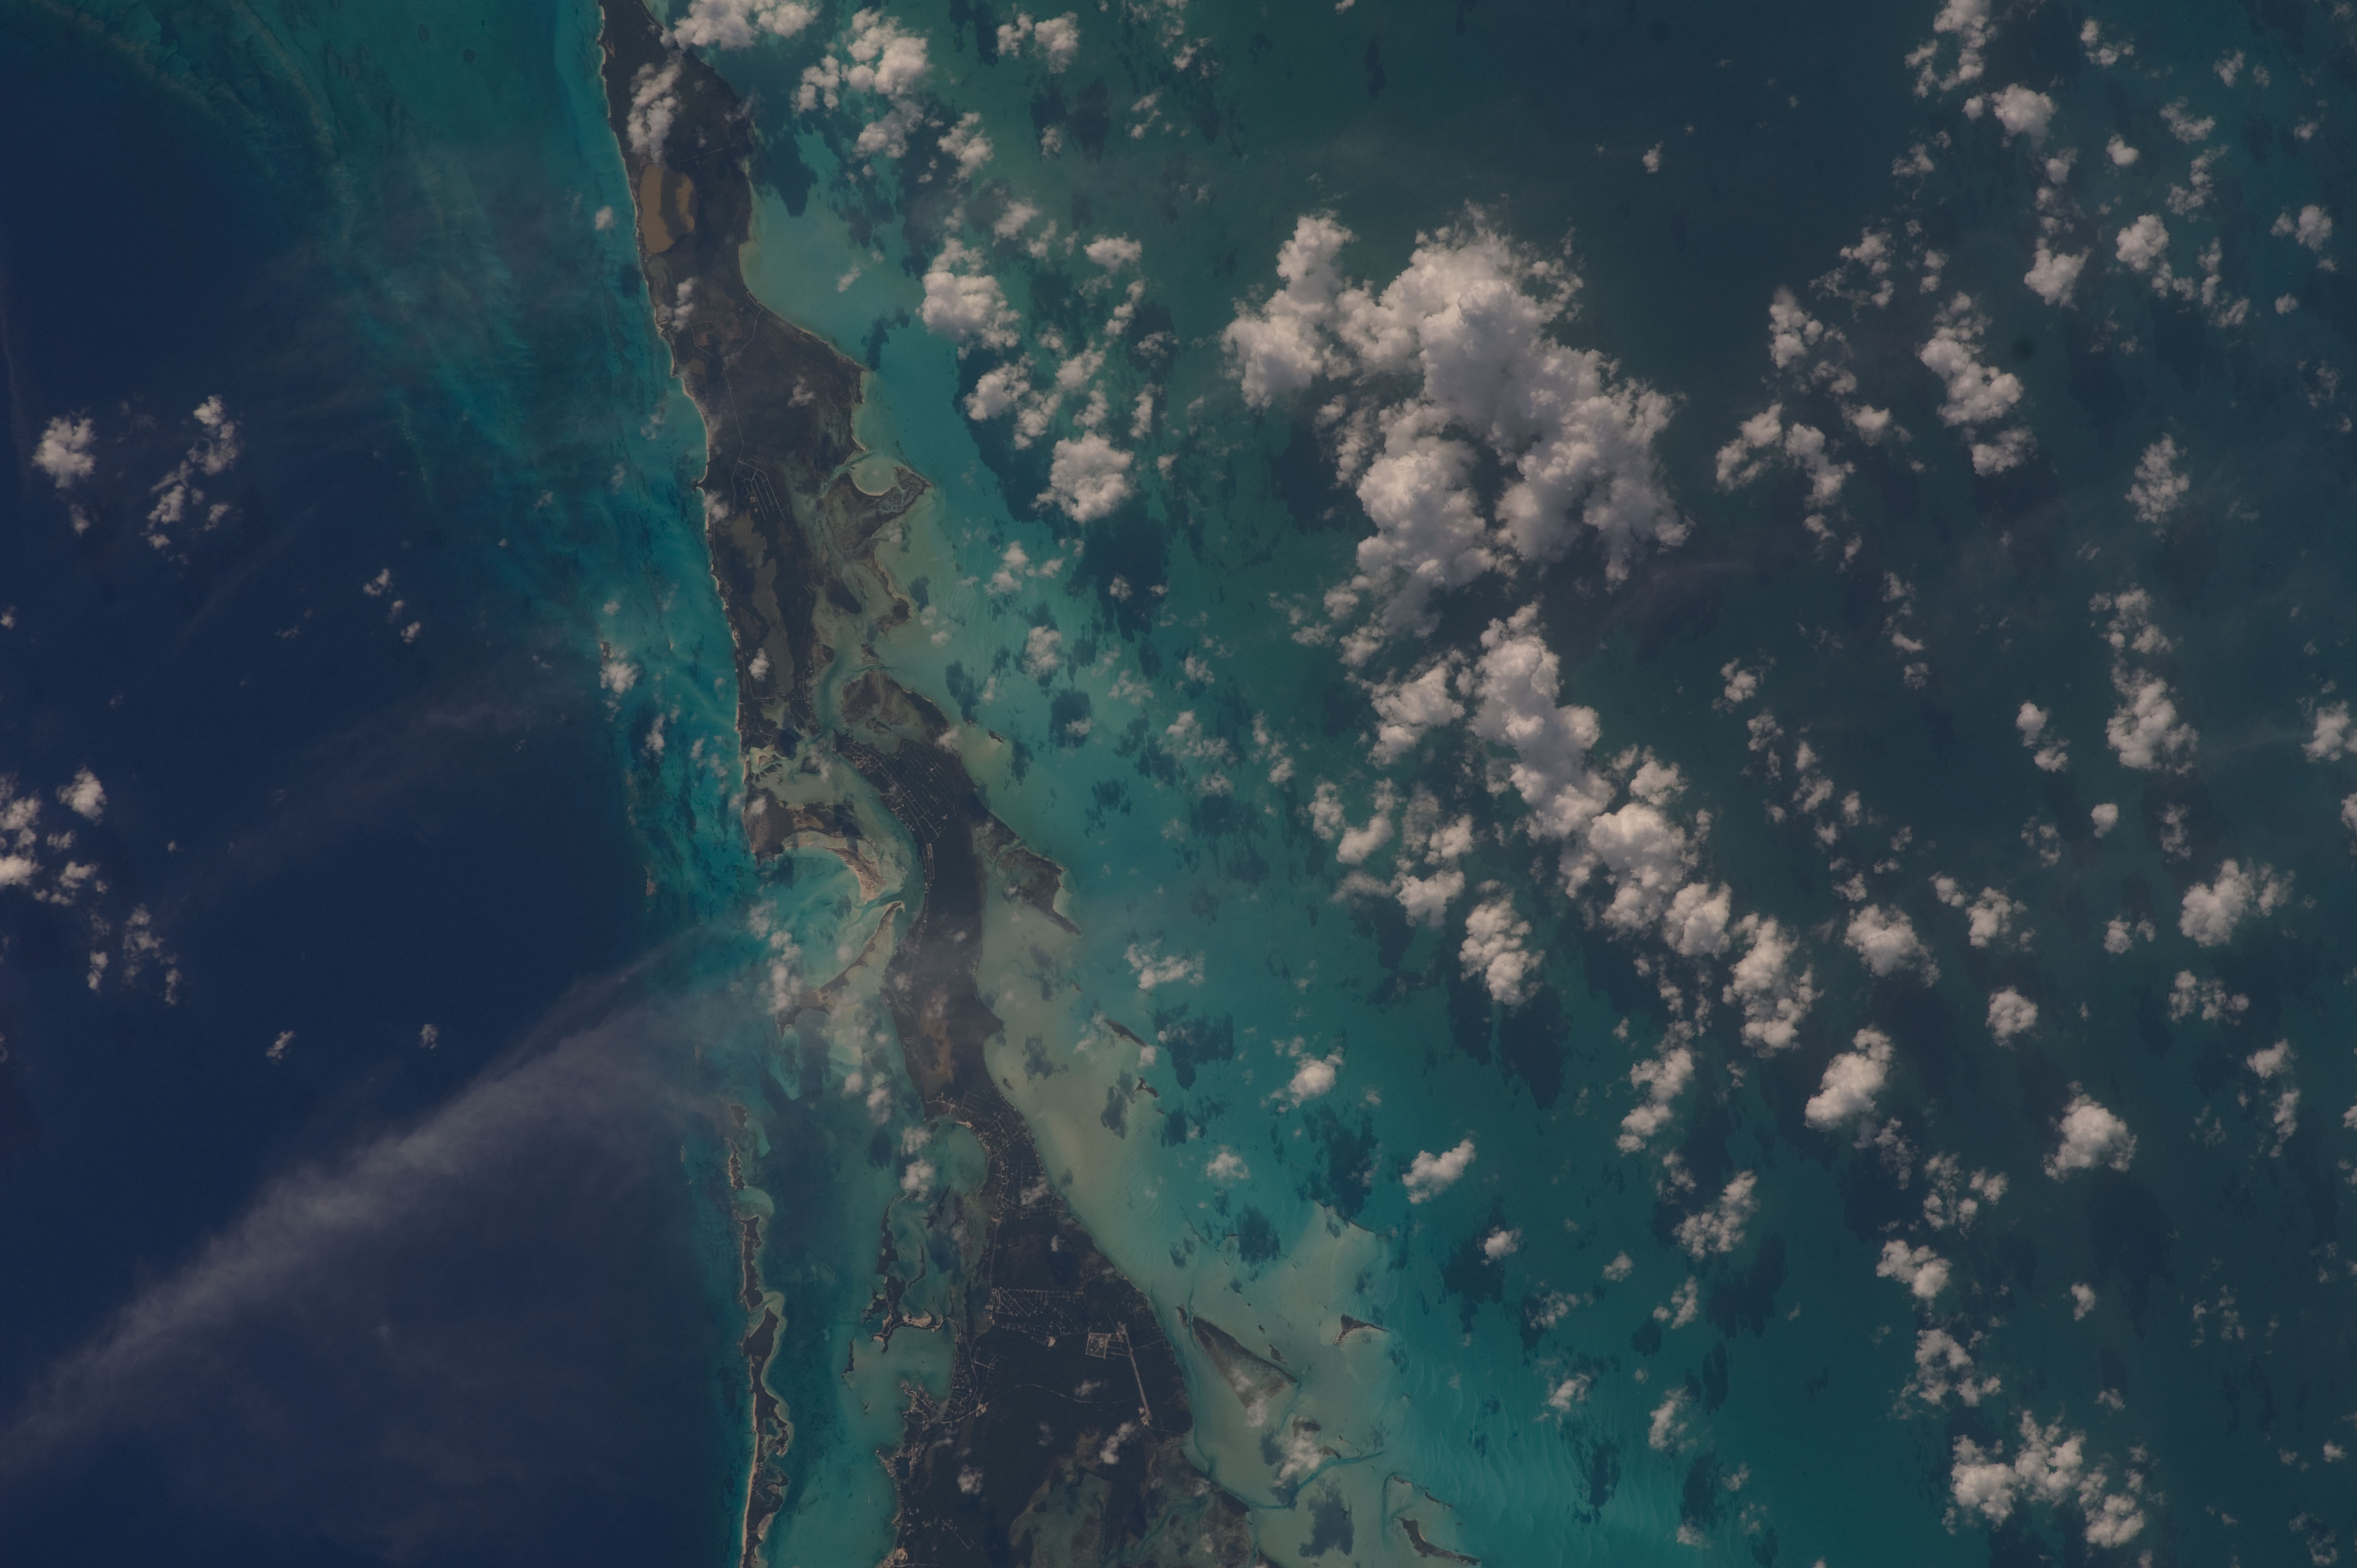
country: BAHAMAS
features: REEFS, GREAT EXUMA I., AIRPORT, GEORGE TOWN, FORBES HILL
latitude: 23.4
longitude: -75.6
